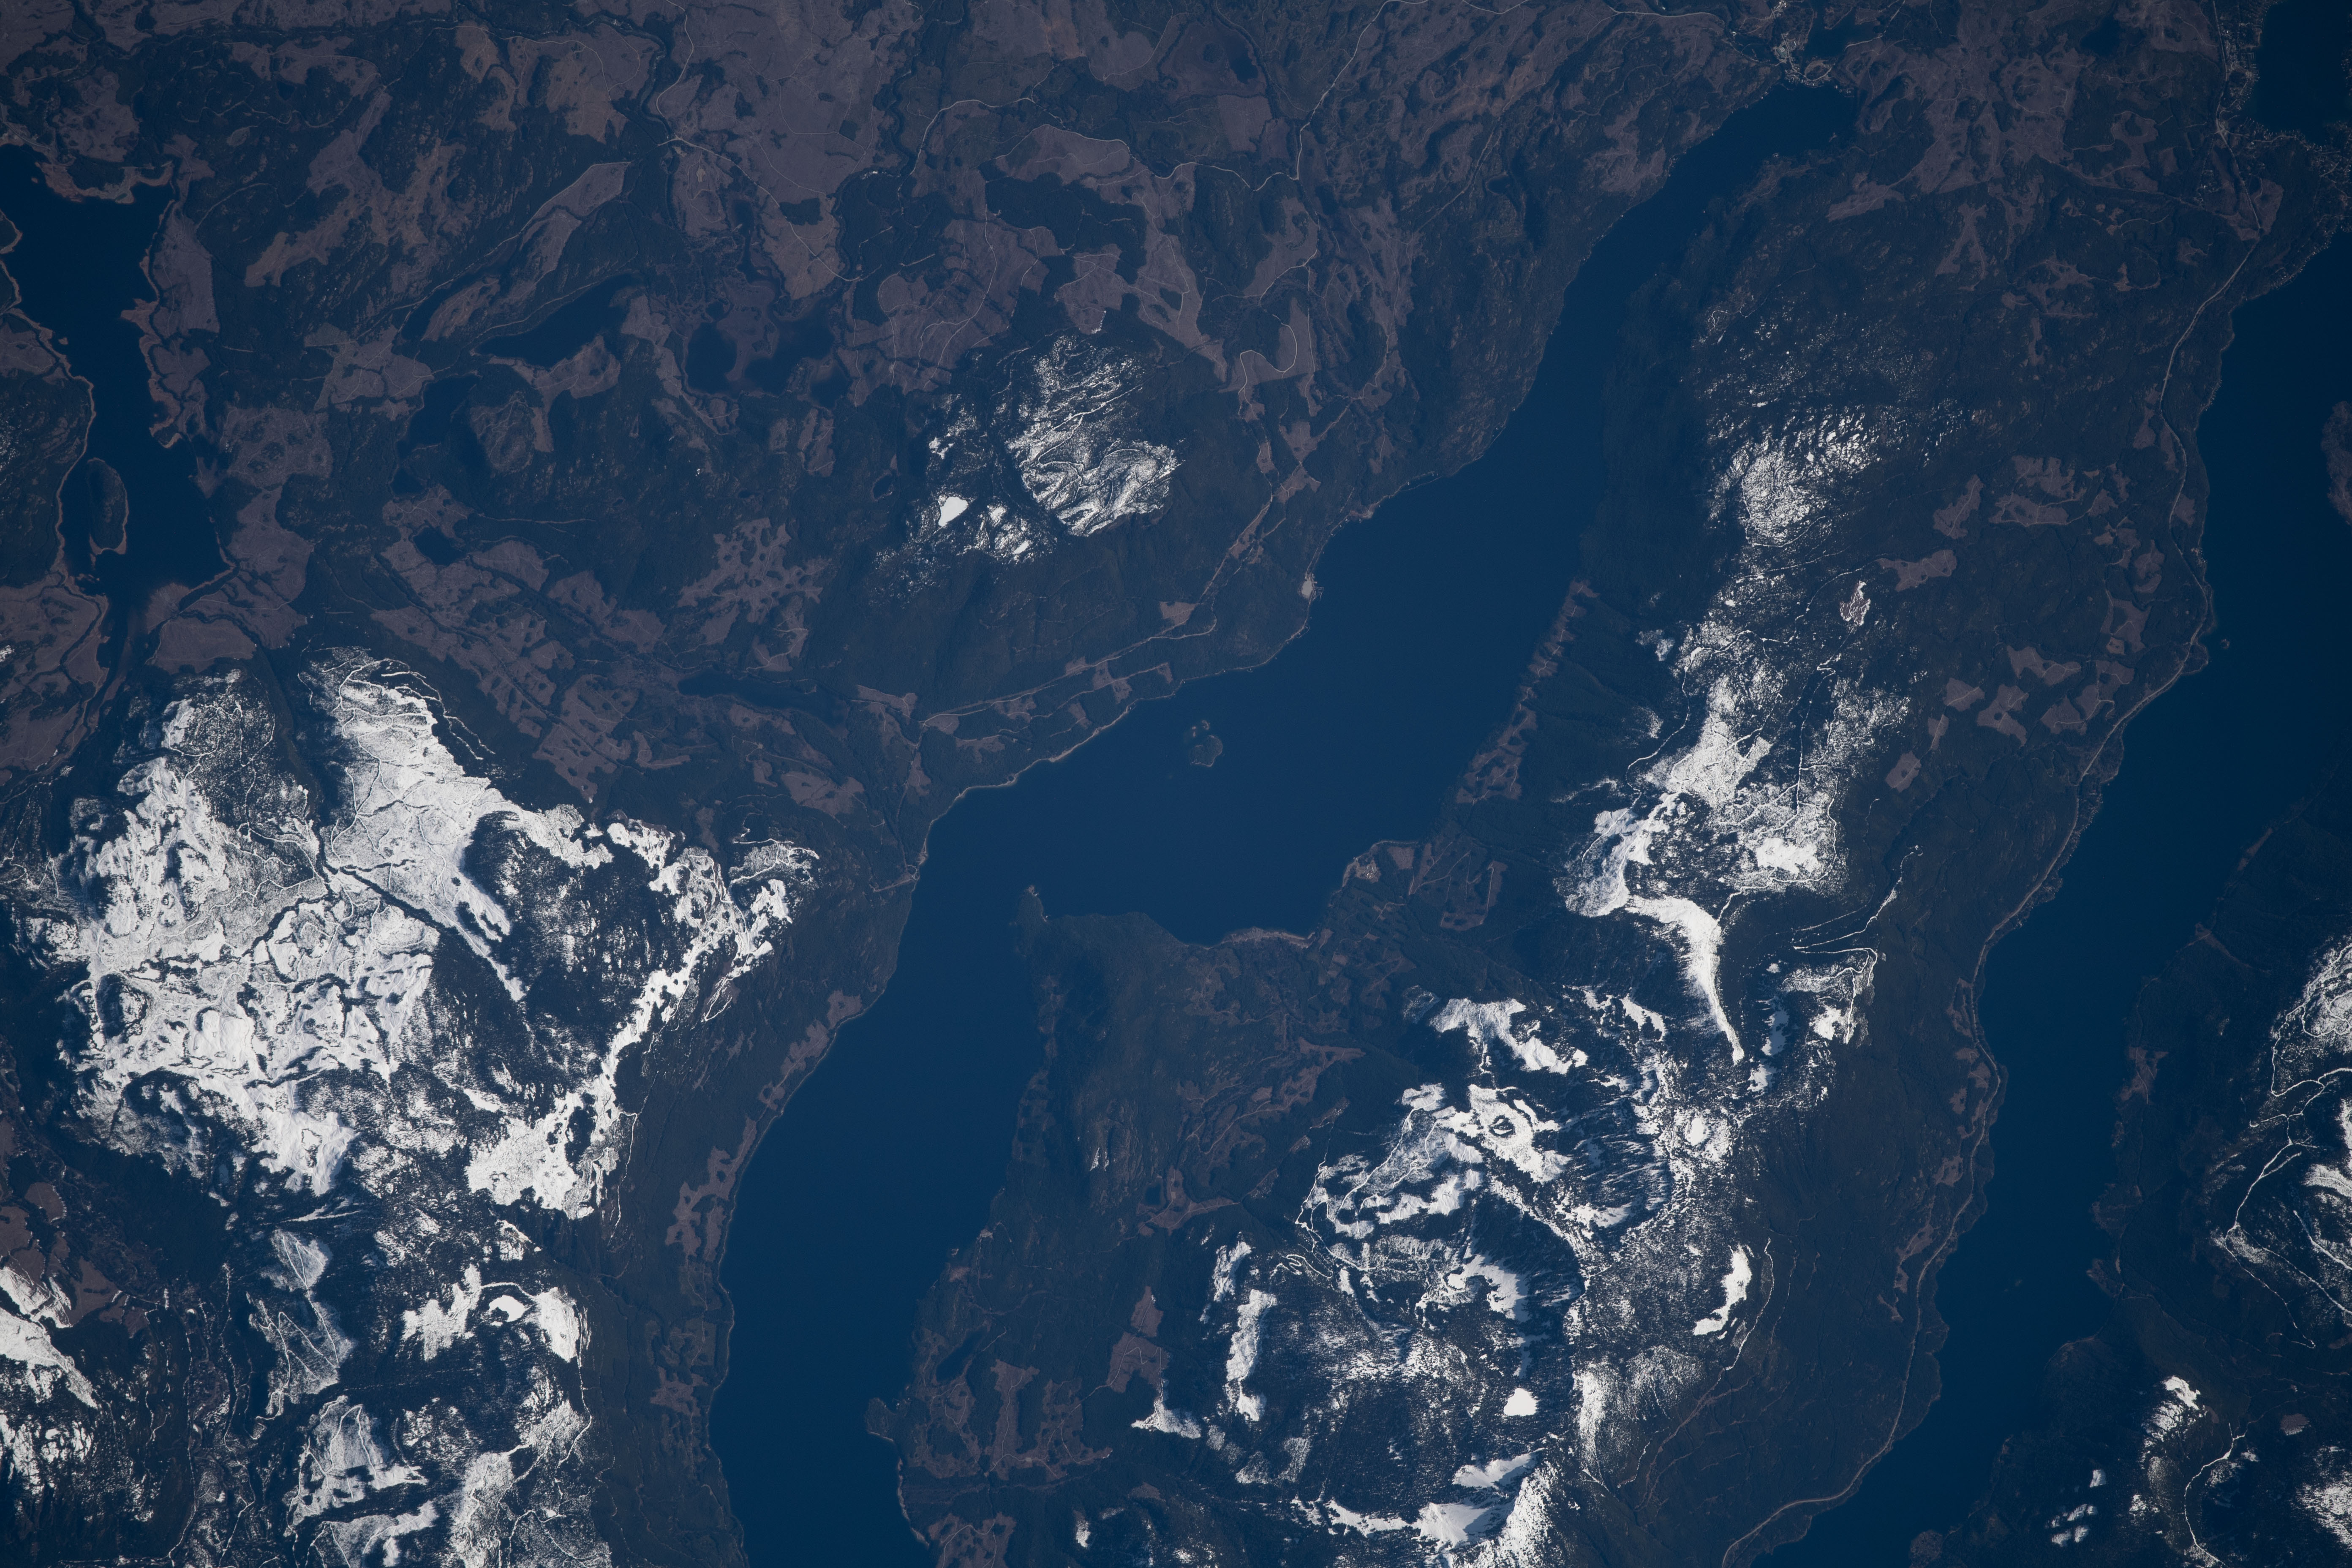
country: CANADA-BC
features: GREAT CENTRAL LAKE, SNOW, SPROAT LAKE, ELSIE LAKE
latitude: 49.3
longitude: -125.2
